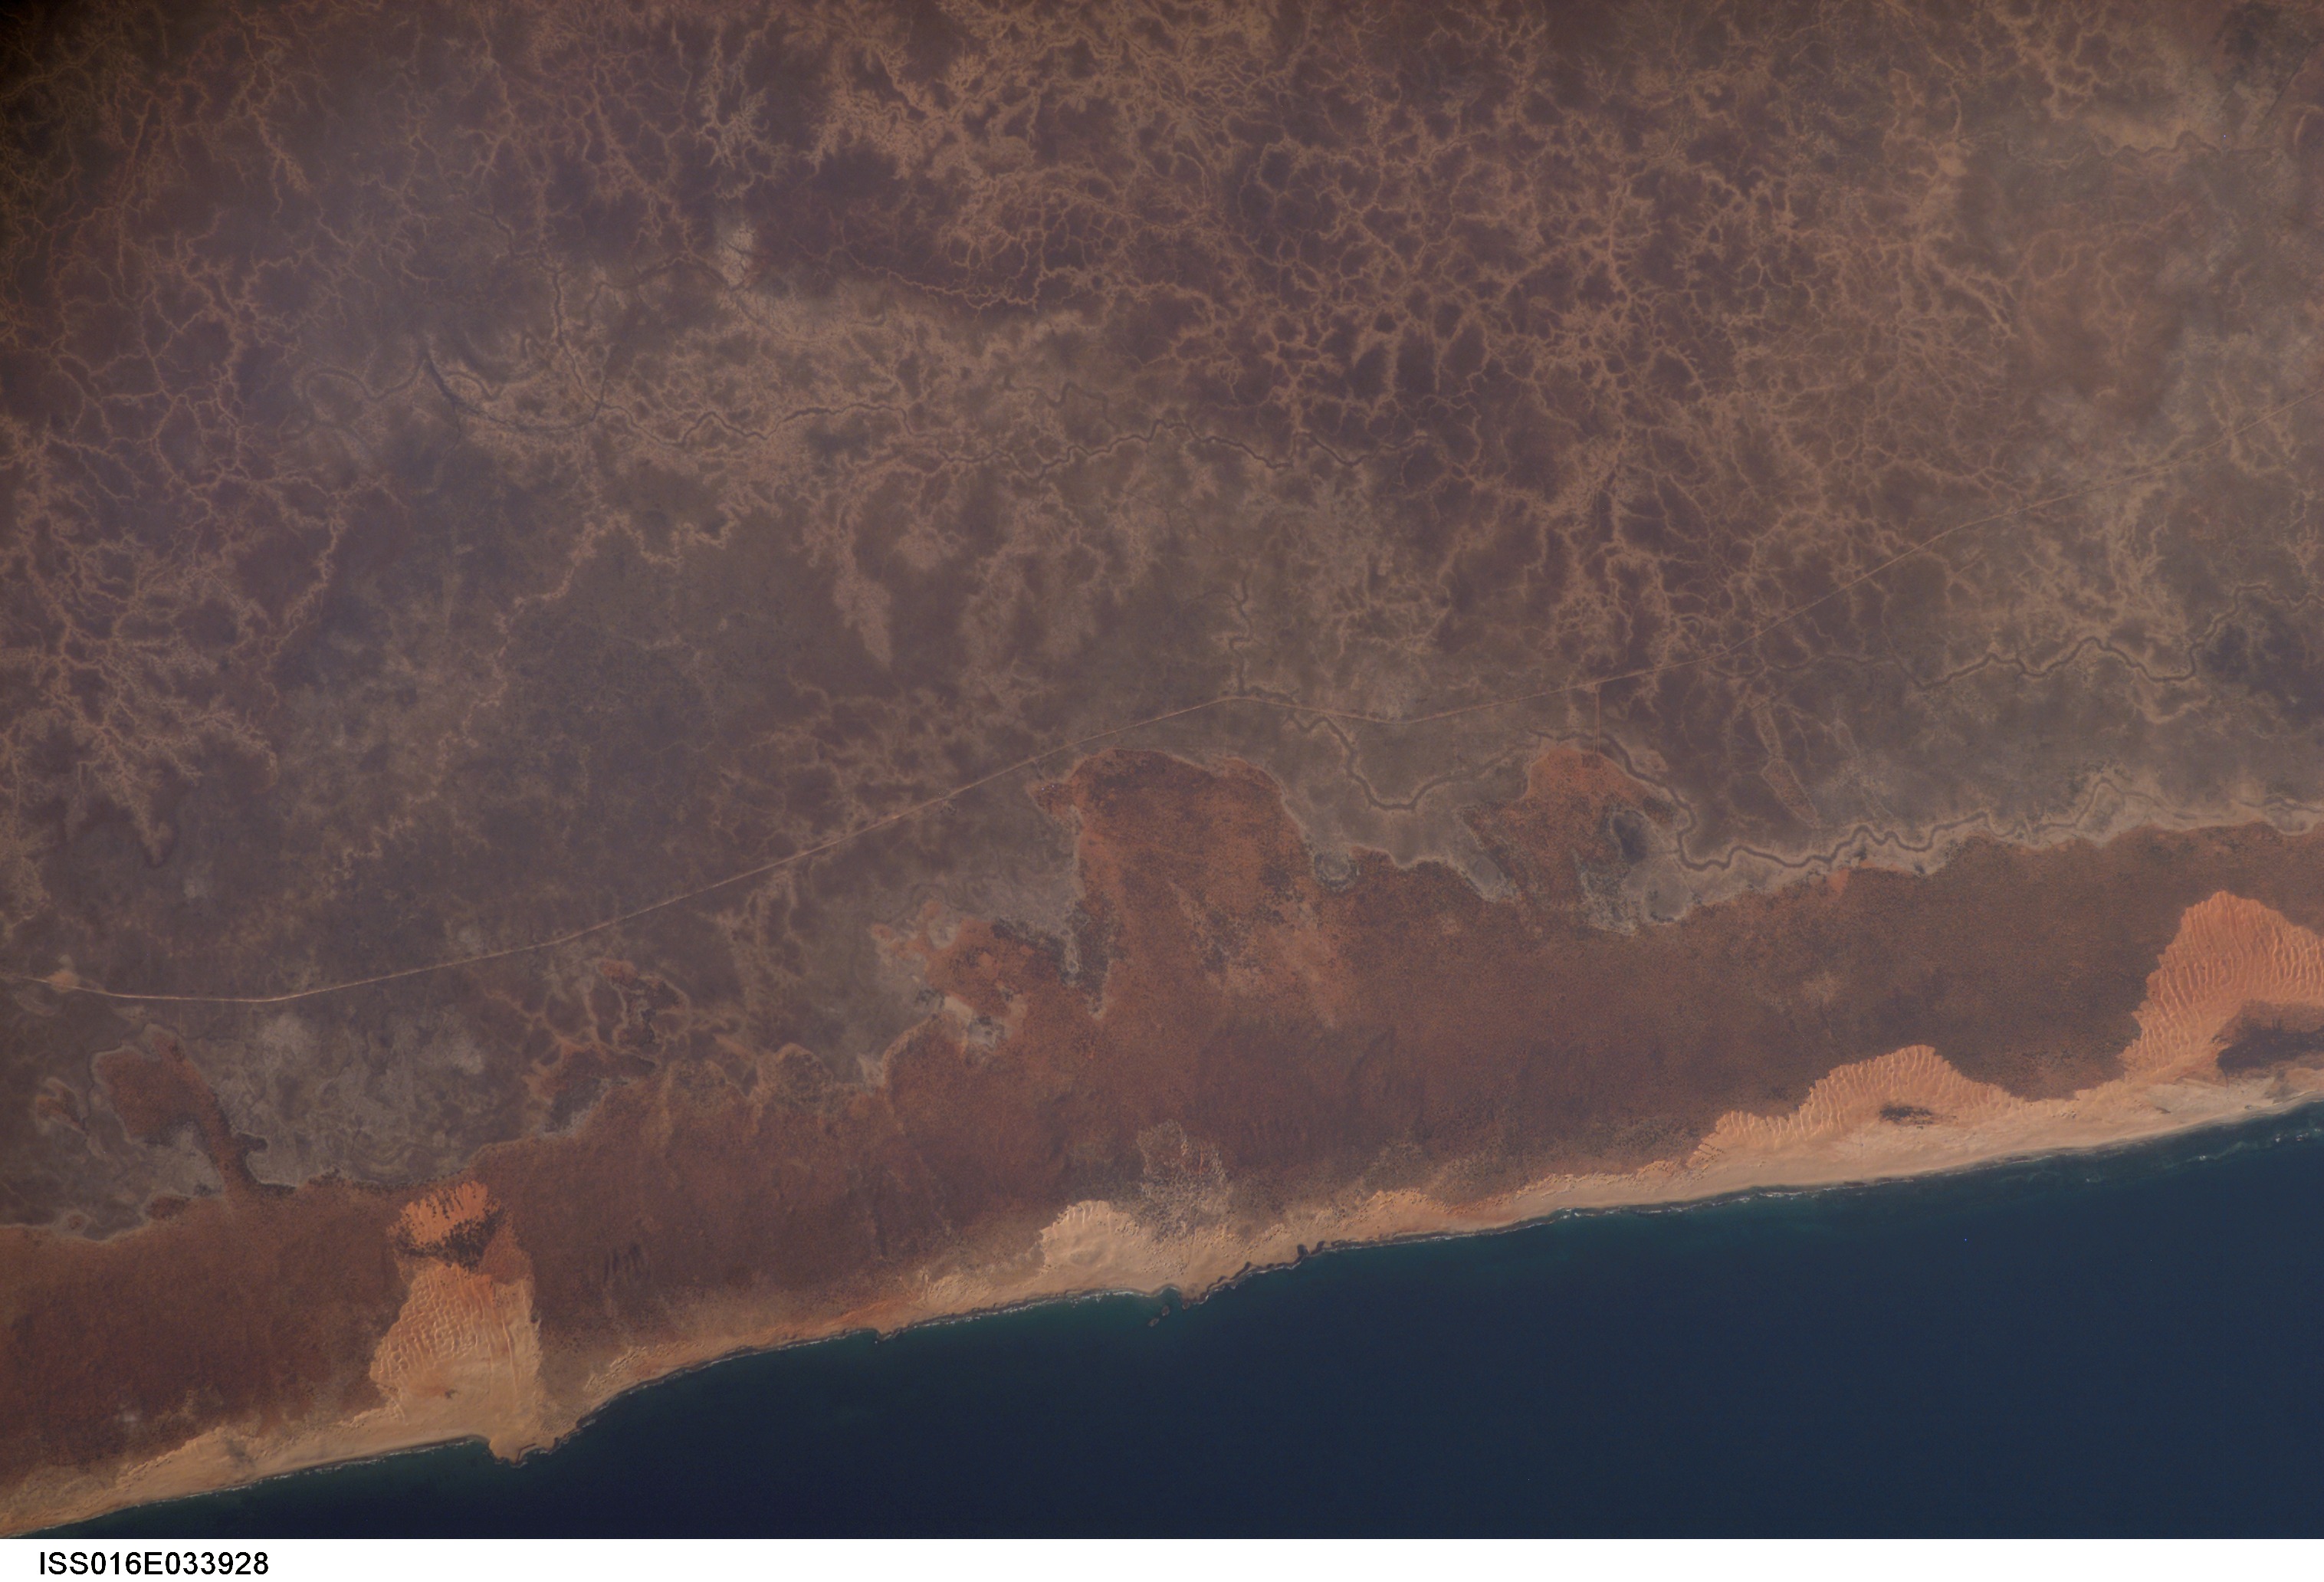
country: SOMALIA
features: COASTAL DUNE FIELDS, ROADS
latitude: 1.5
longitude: 44.3
